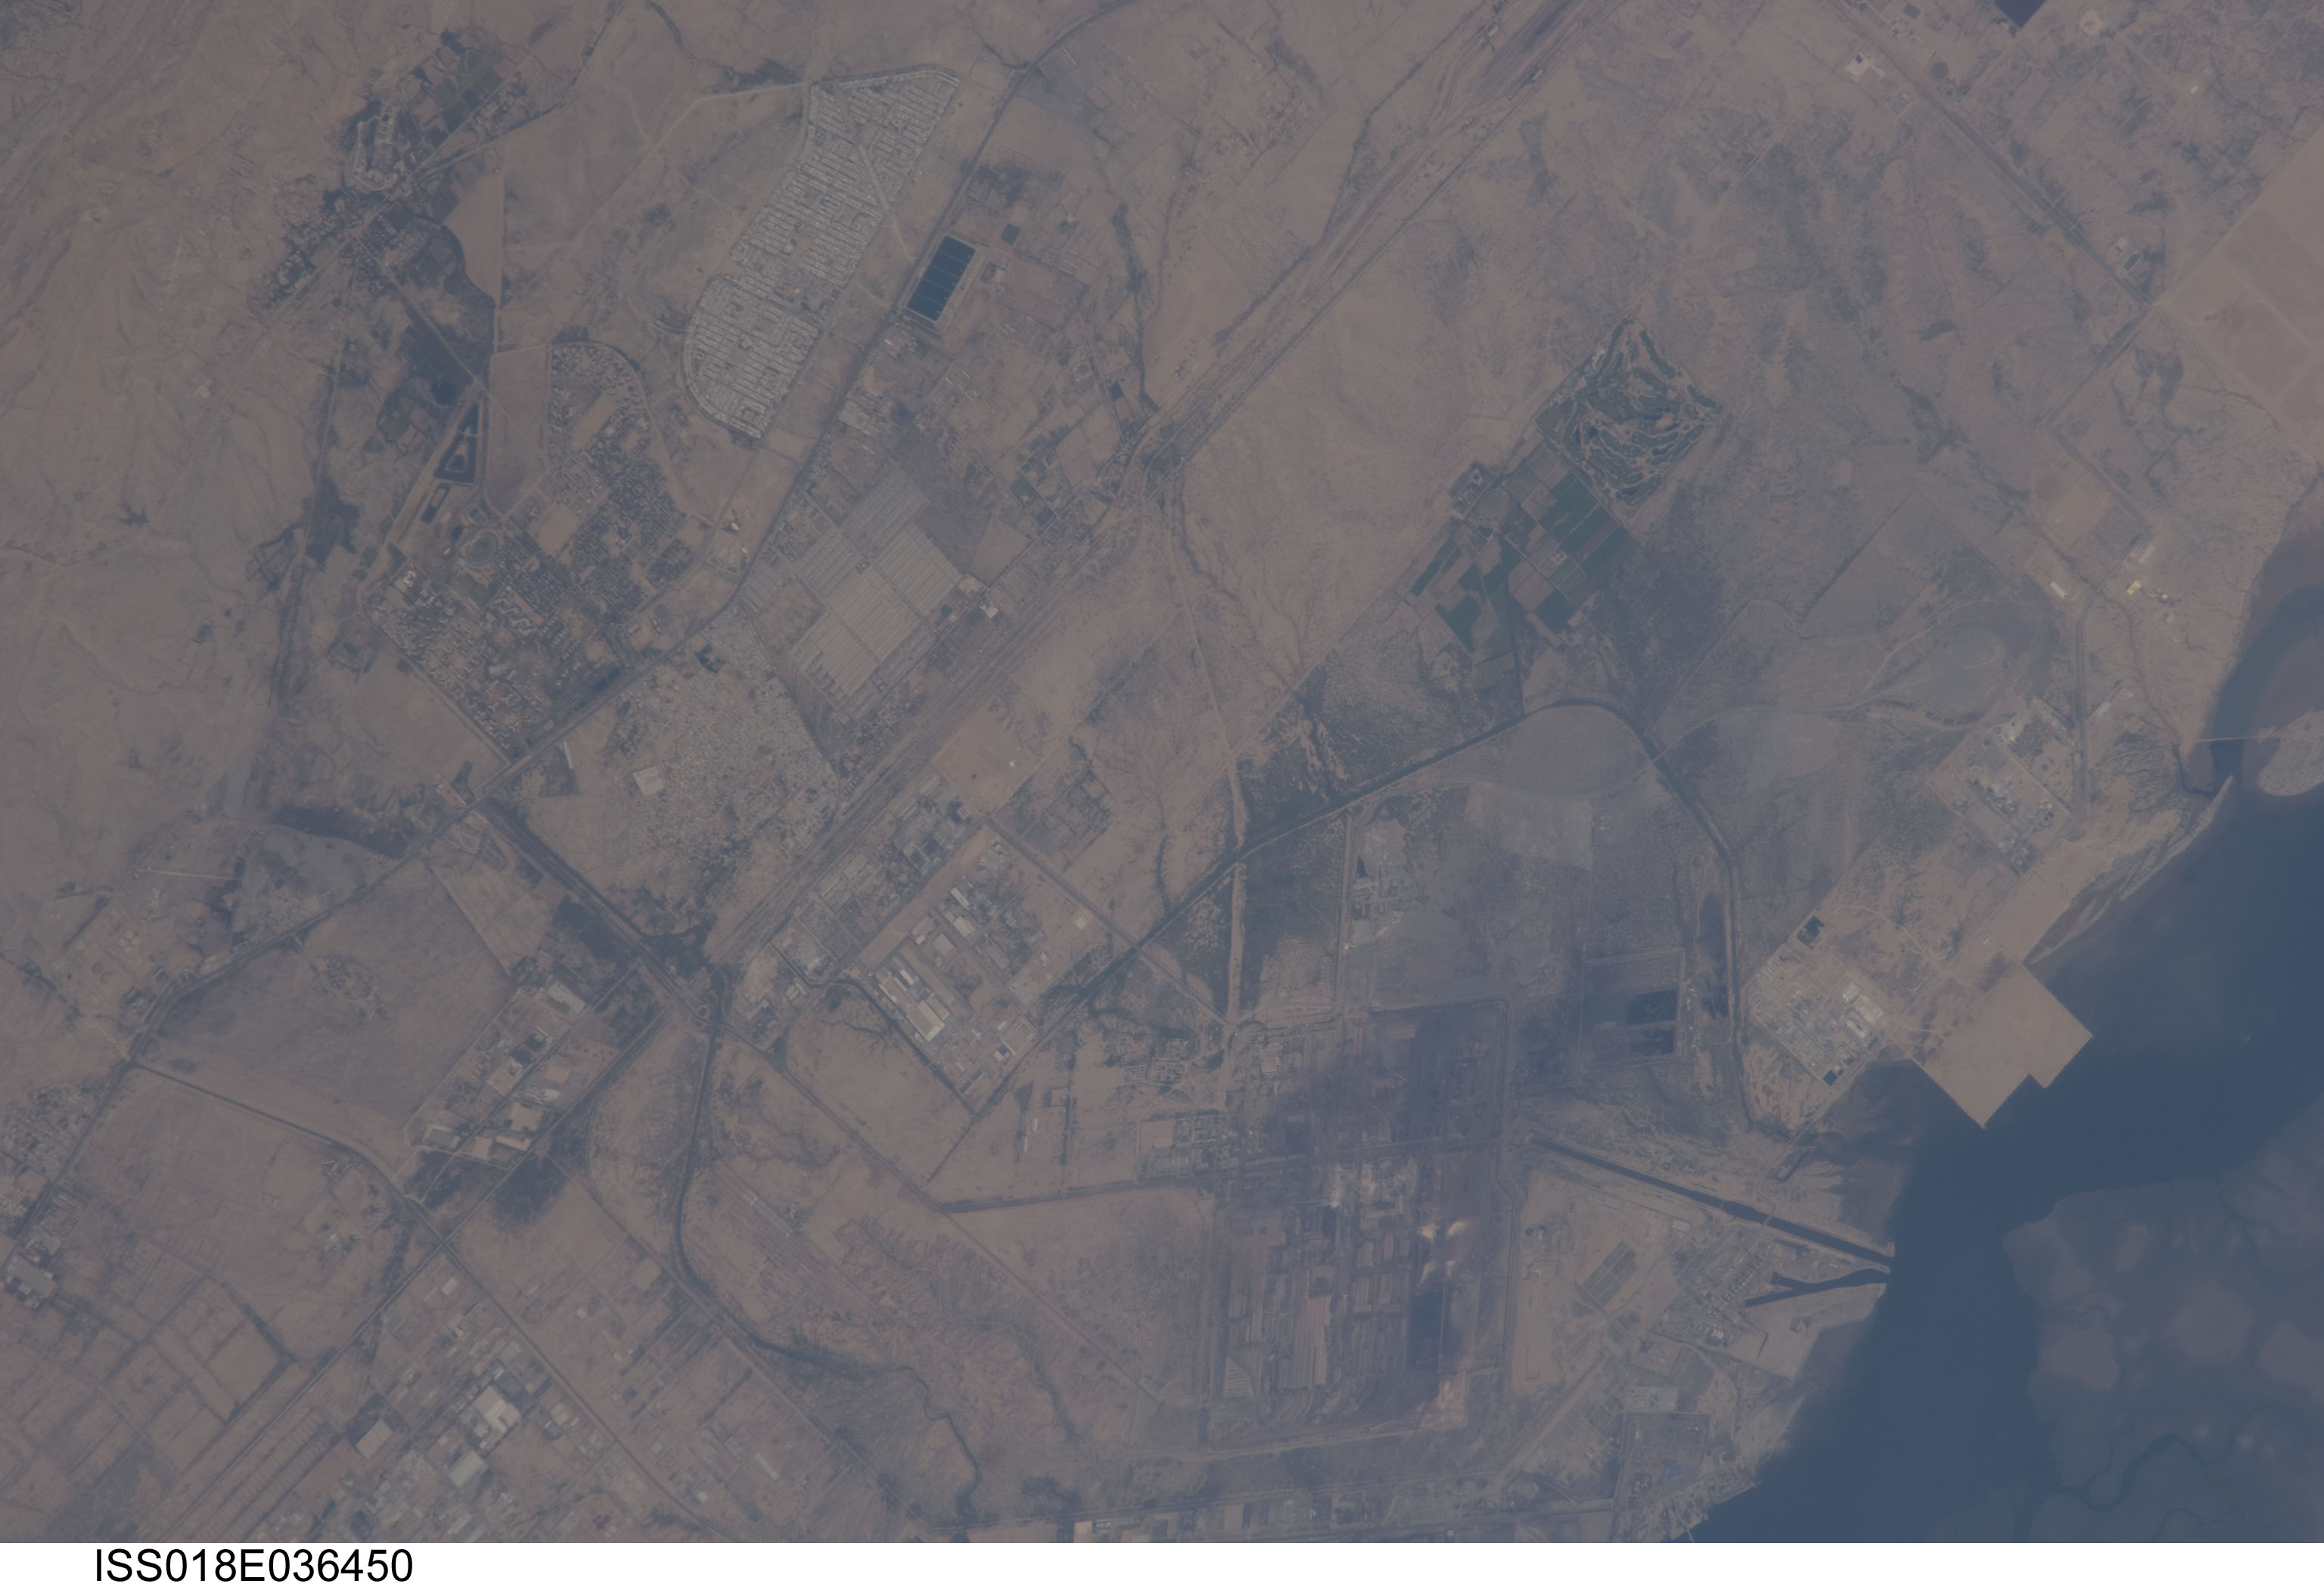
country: PAKISTAN
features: PORT QASIM, KARACHI
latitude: 24.8
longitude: 67.3
